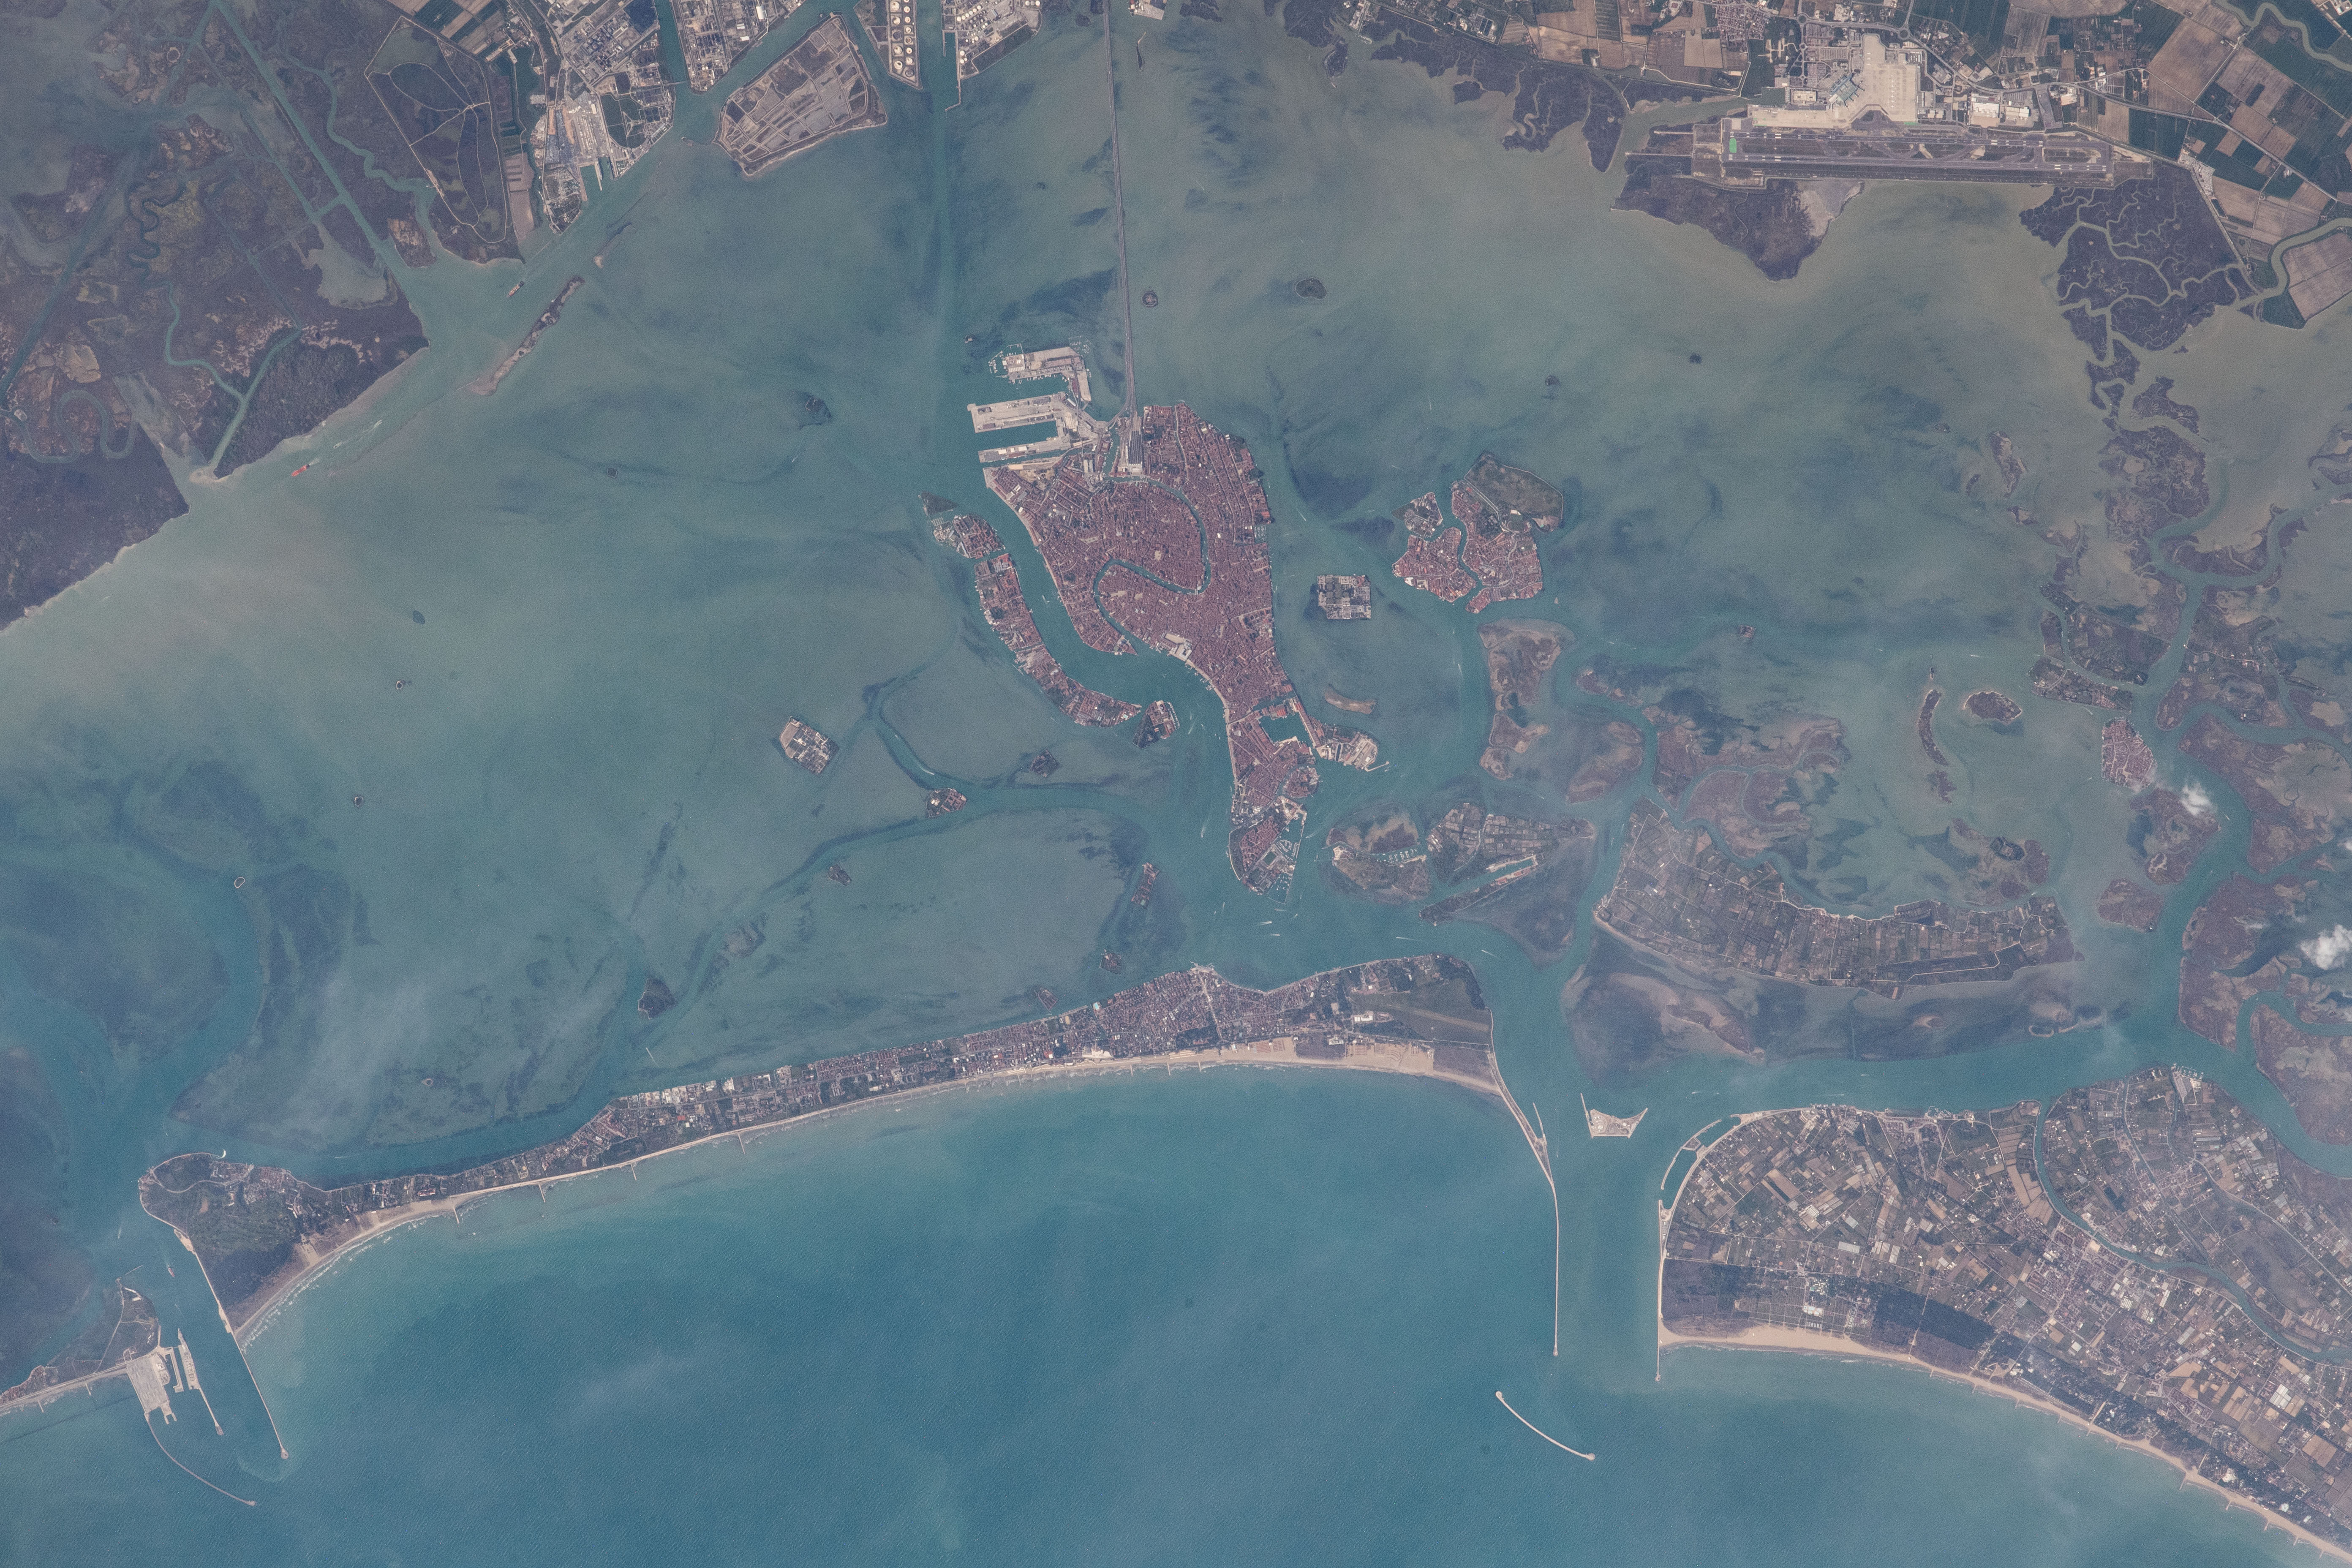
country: ITALY
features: SAN LAZZARO DEGLI ARMENI, LIDO
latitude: 45.4
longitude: 12.3
